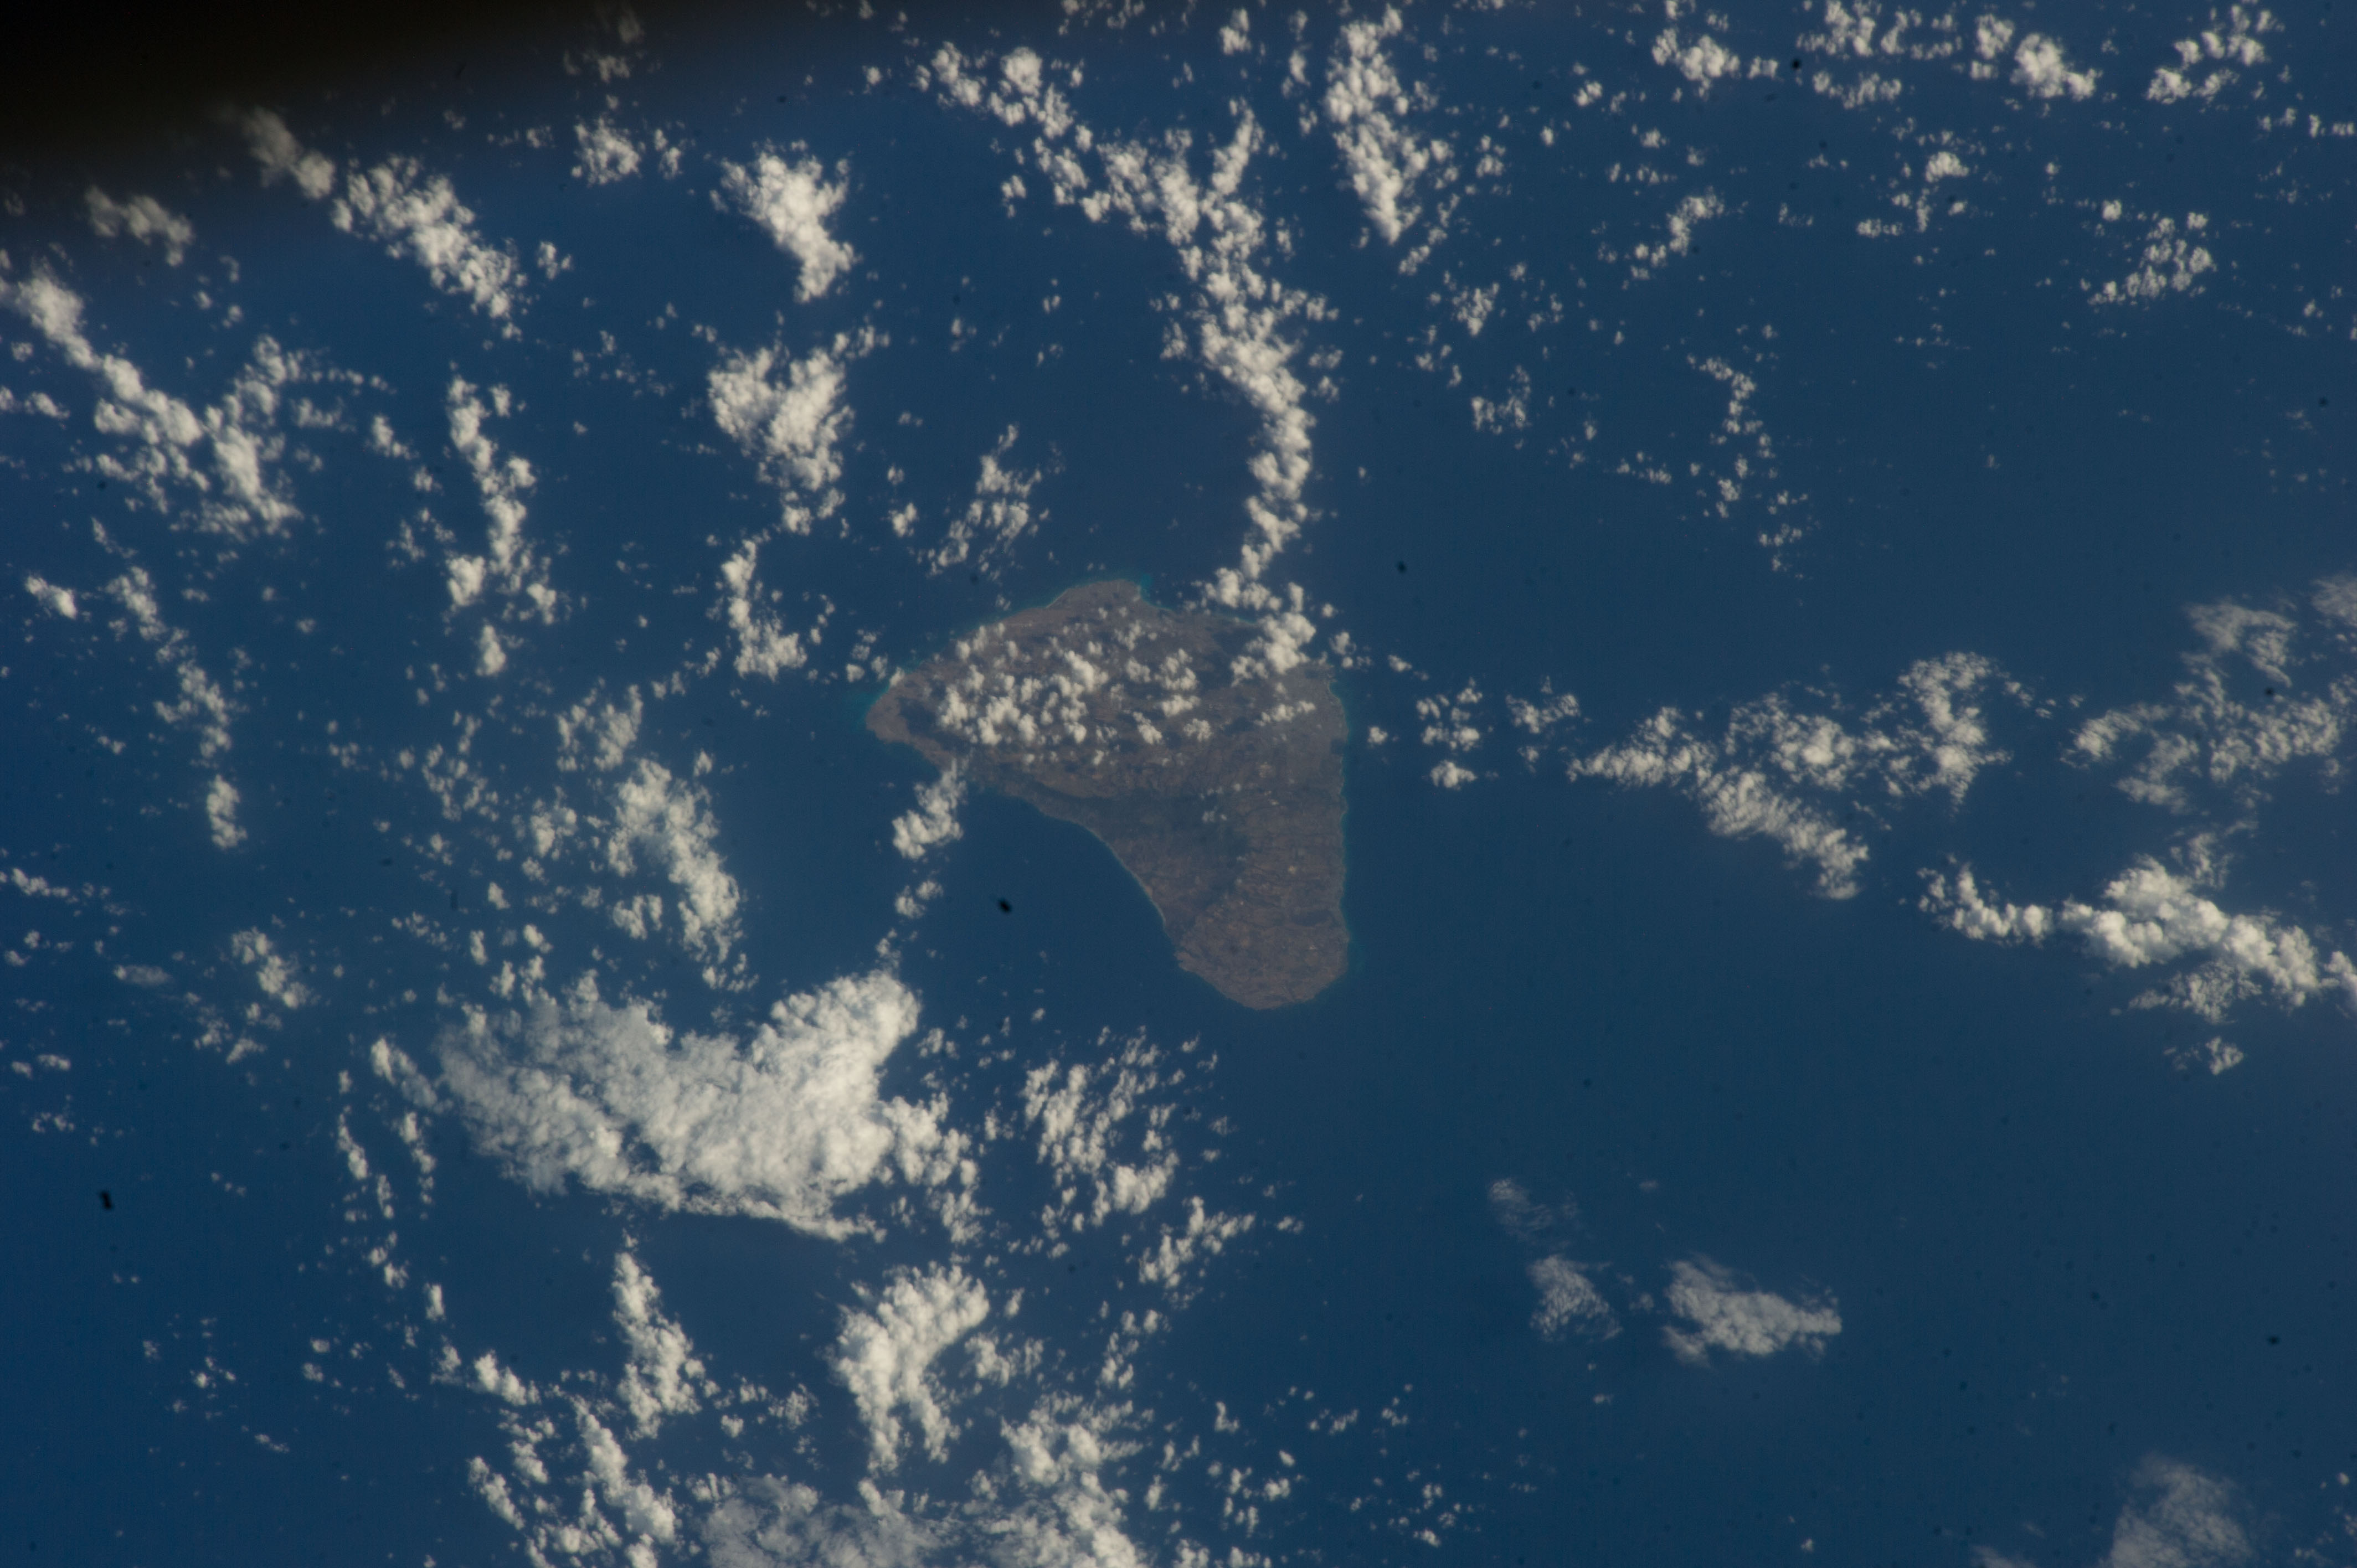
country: LESSER_ANTILLES
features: BARBADOS ISLAND, BRIGETOWN, ATLANTIC OCEAN
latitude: 13.2
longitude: -59.6
